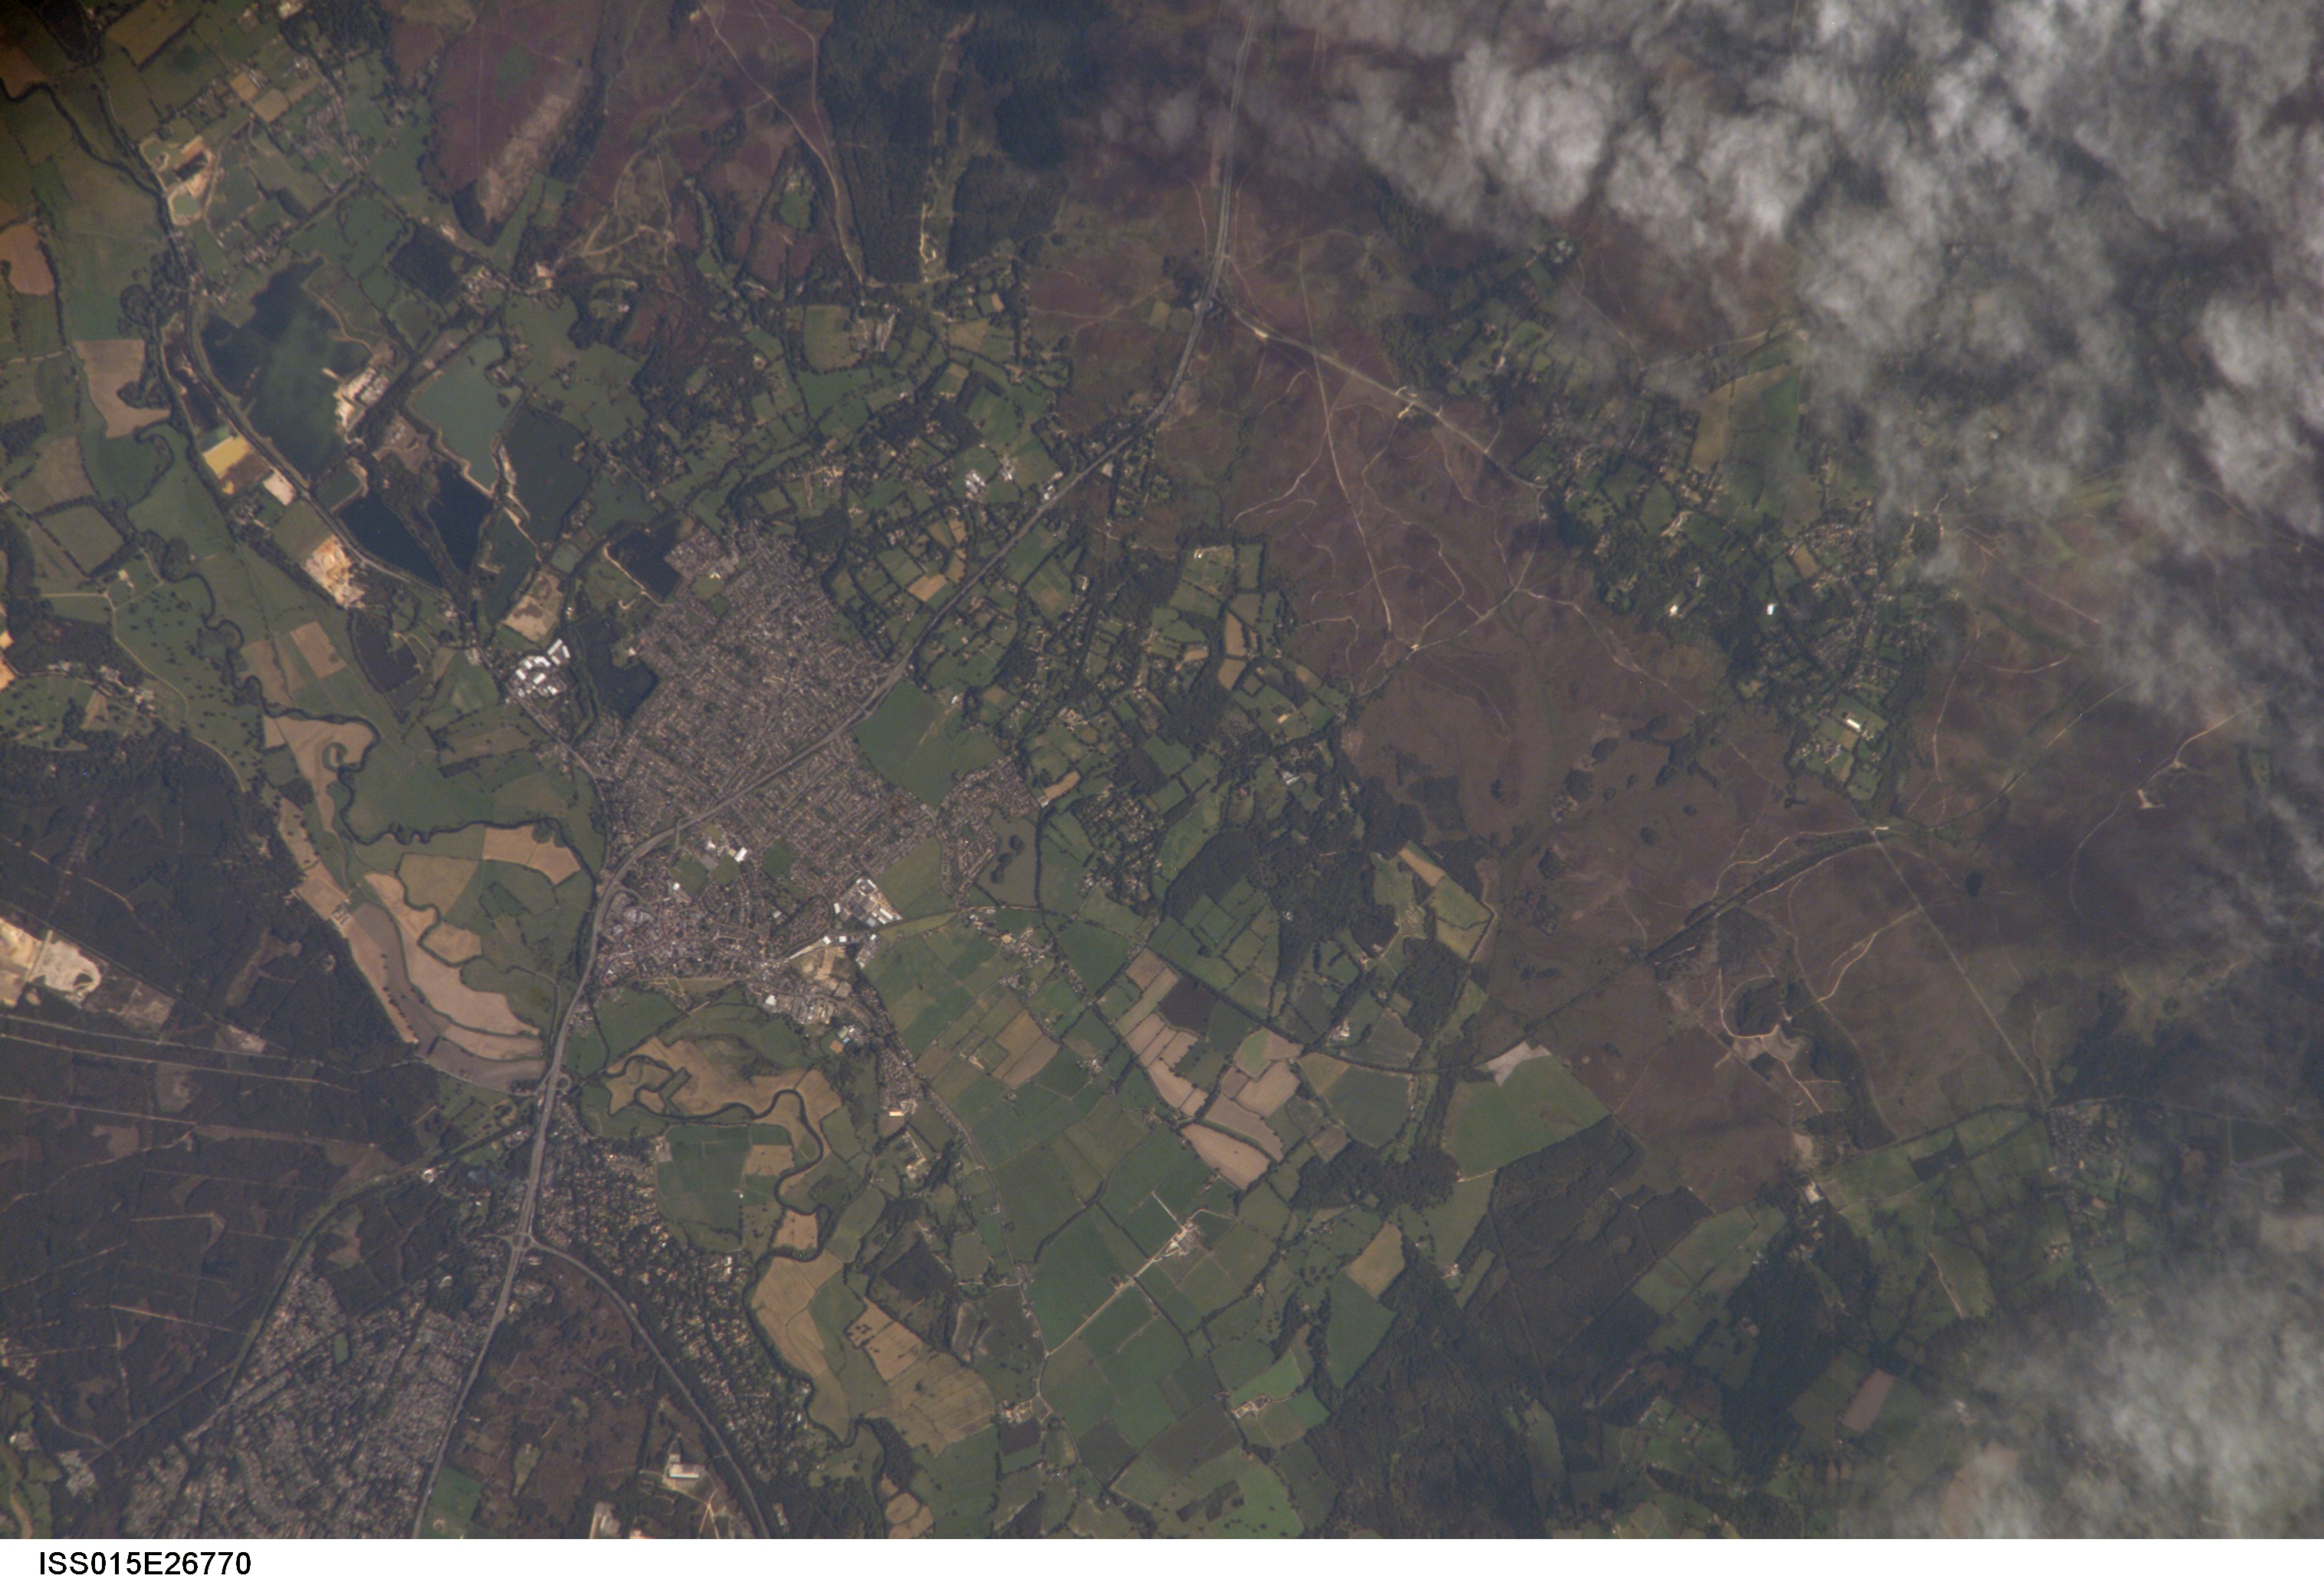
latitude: 50.9
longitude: -1.8
